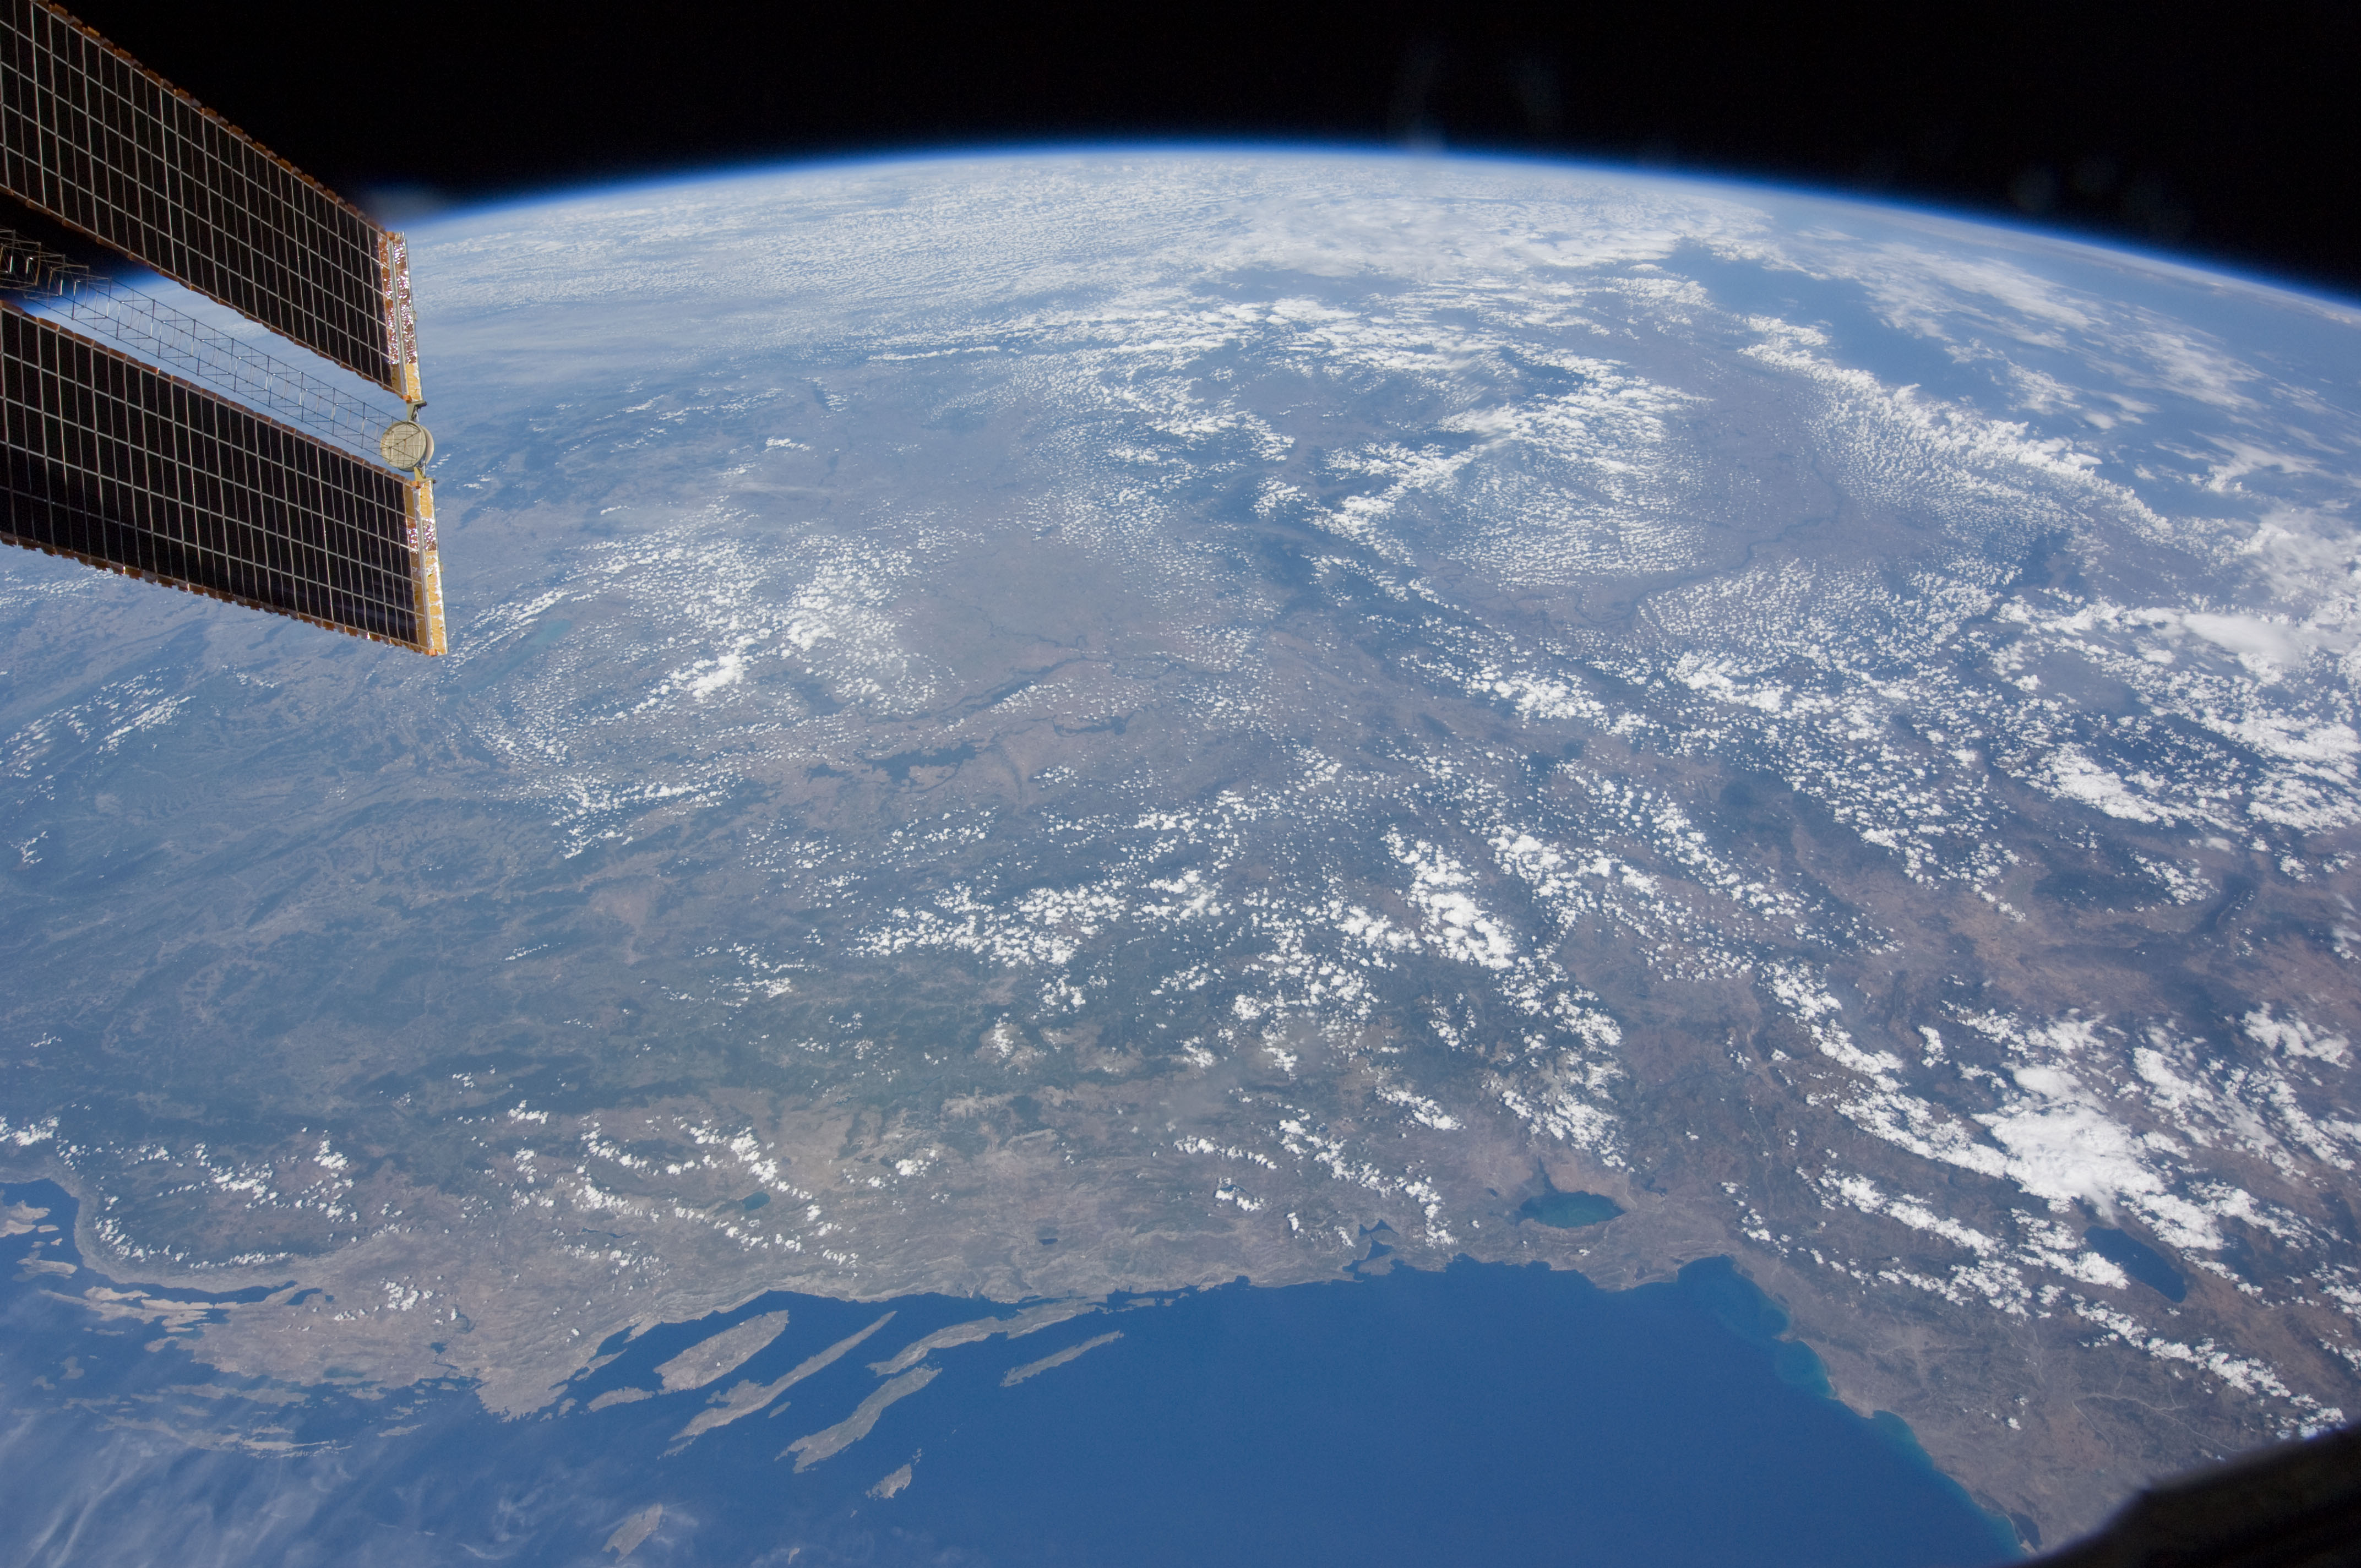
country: ROMANIA
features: PAN-BALKAN PENINSULA, SERBIA
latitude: 45.0
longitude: 21.5
